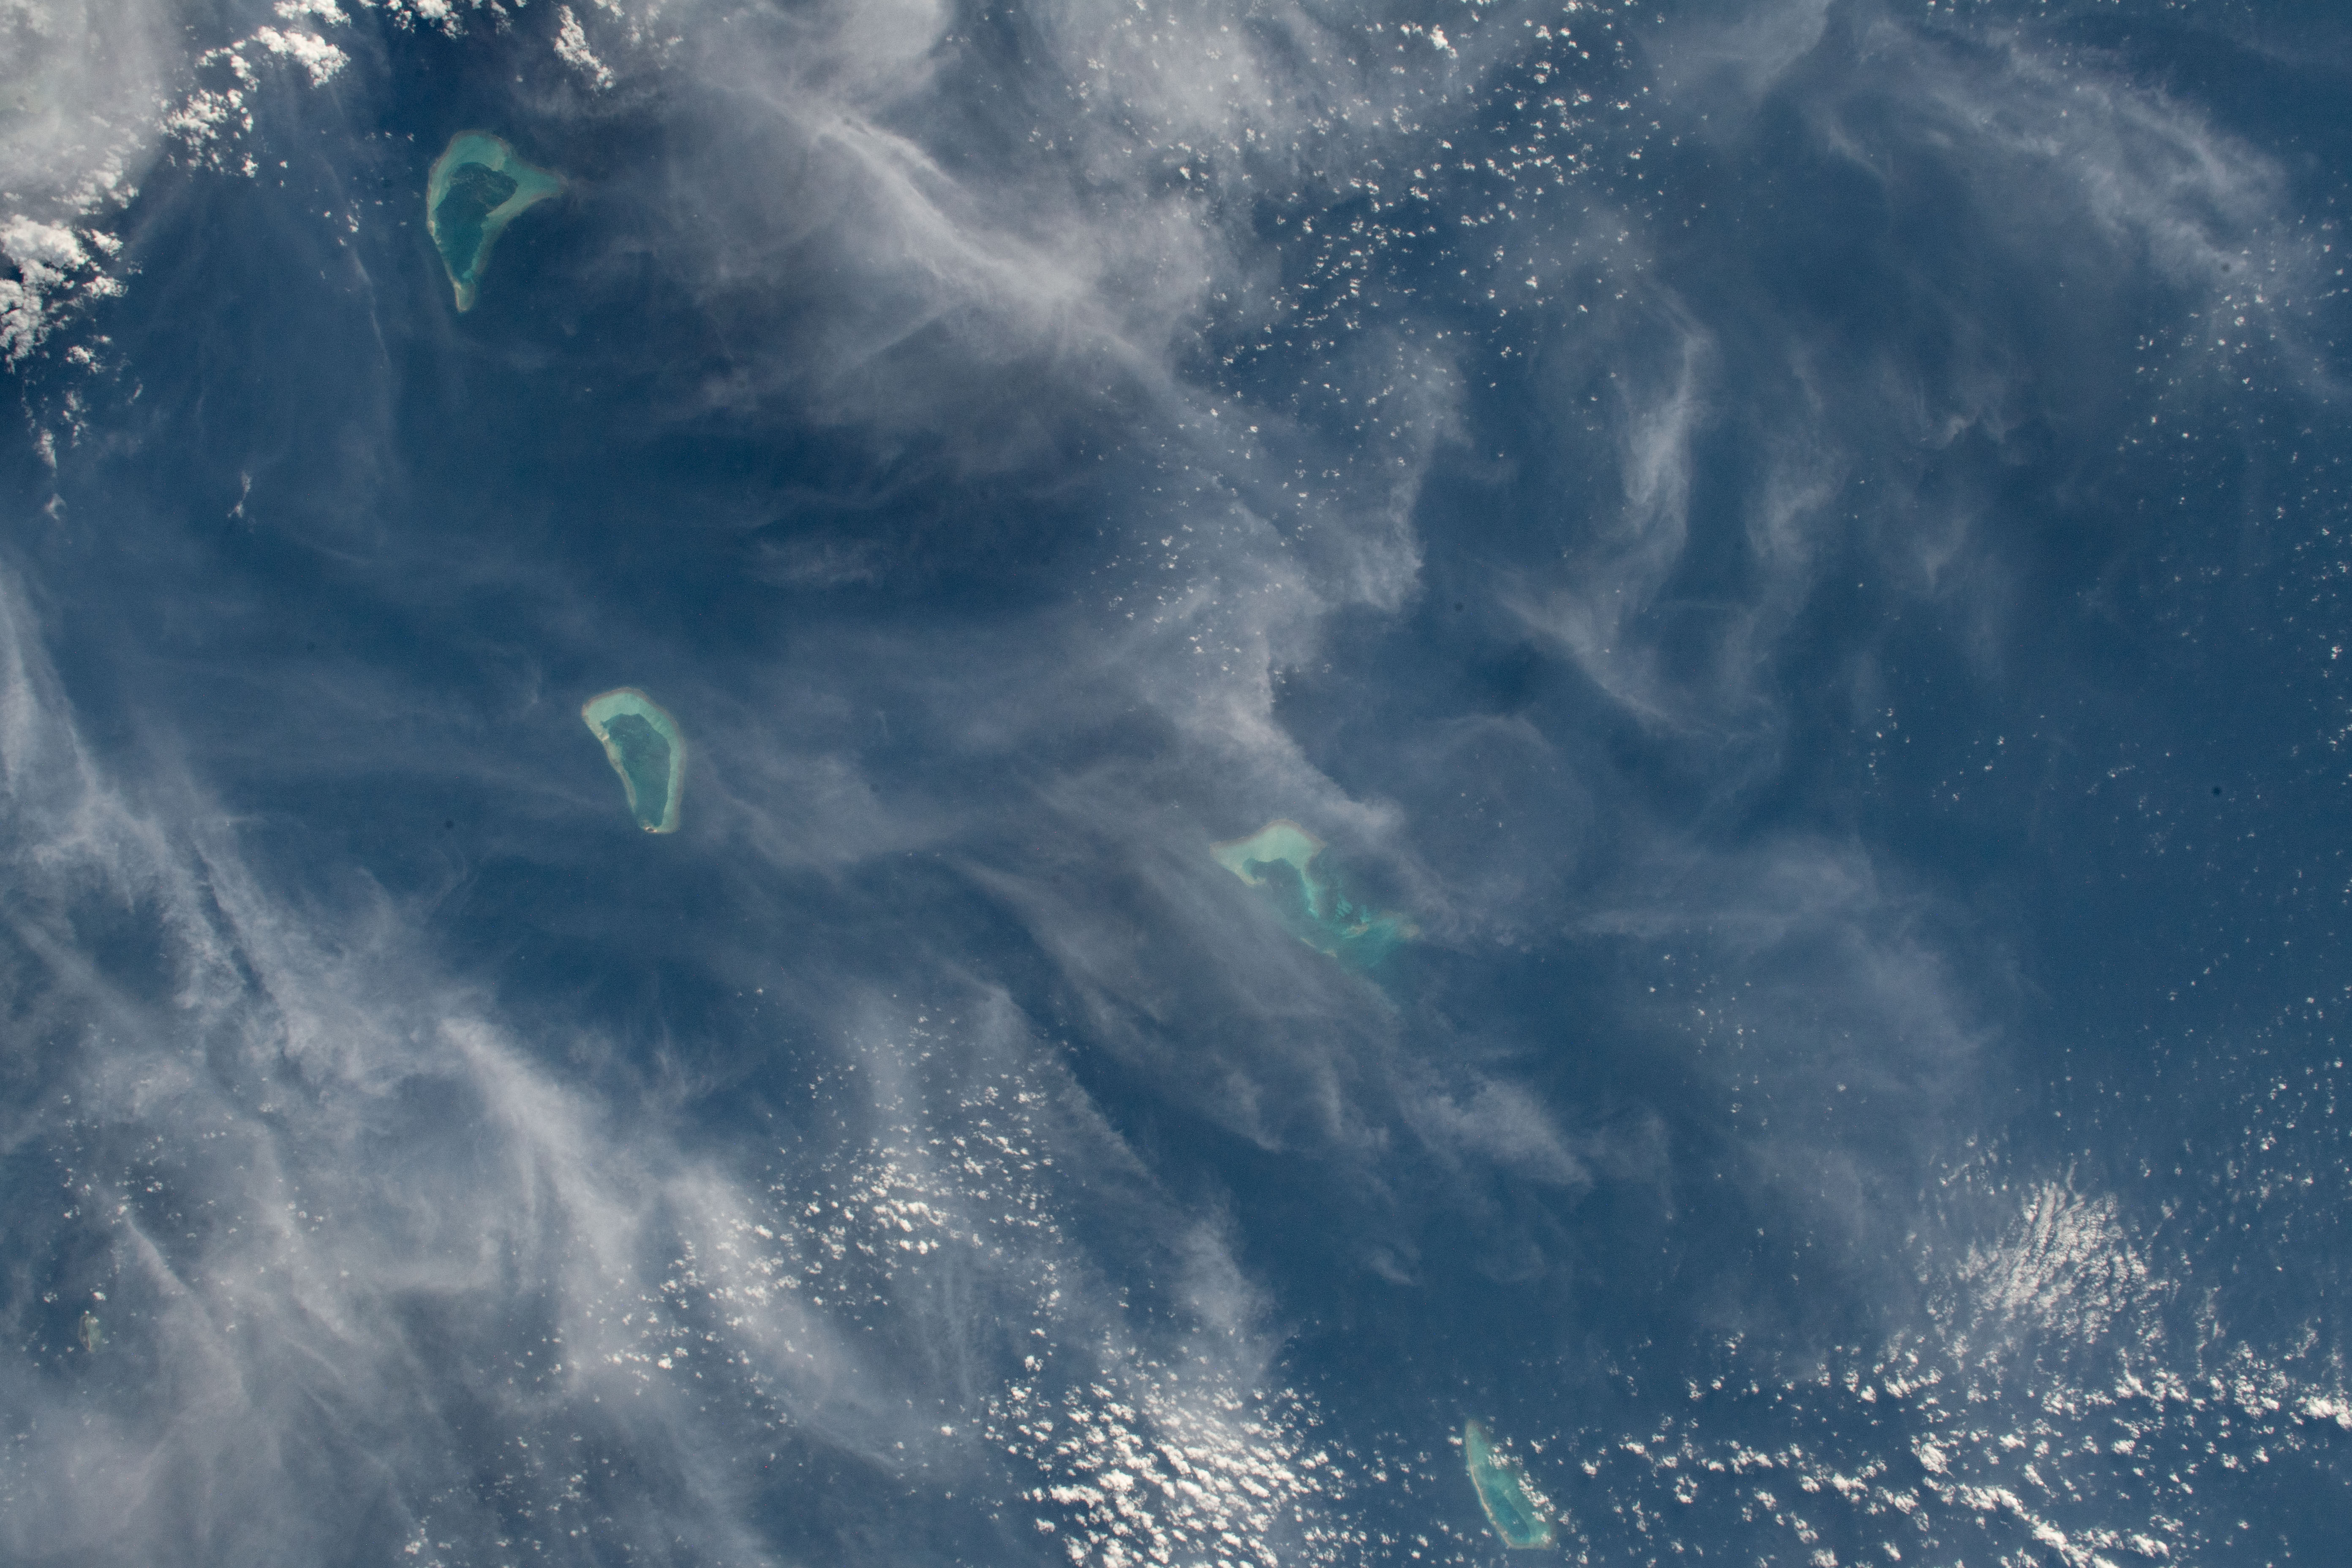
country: LAKSHADWEEP ISLANDS
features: ARABIAN SEA, BITRA, PEREMUL PAR
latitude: 12.0
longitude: 72.0
